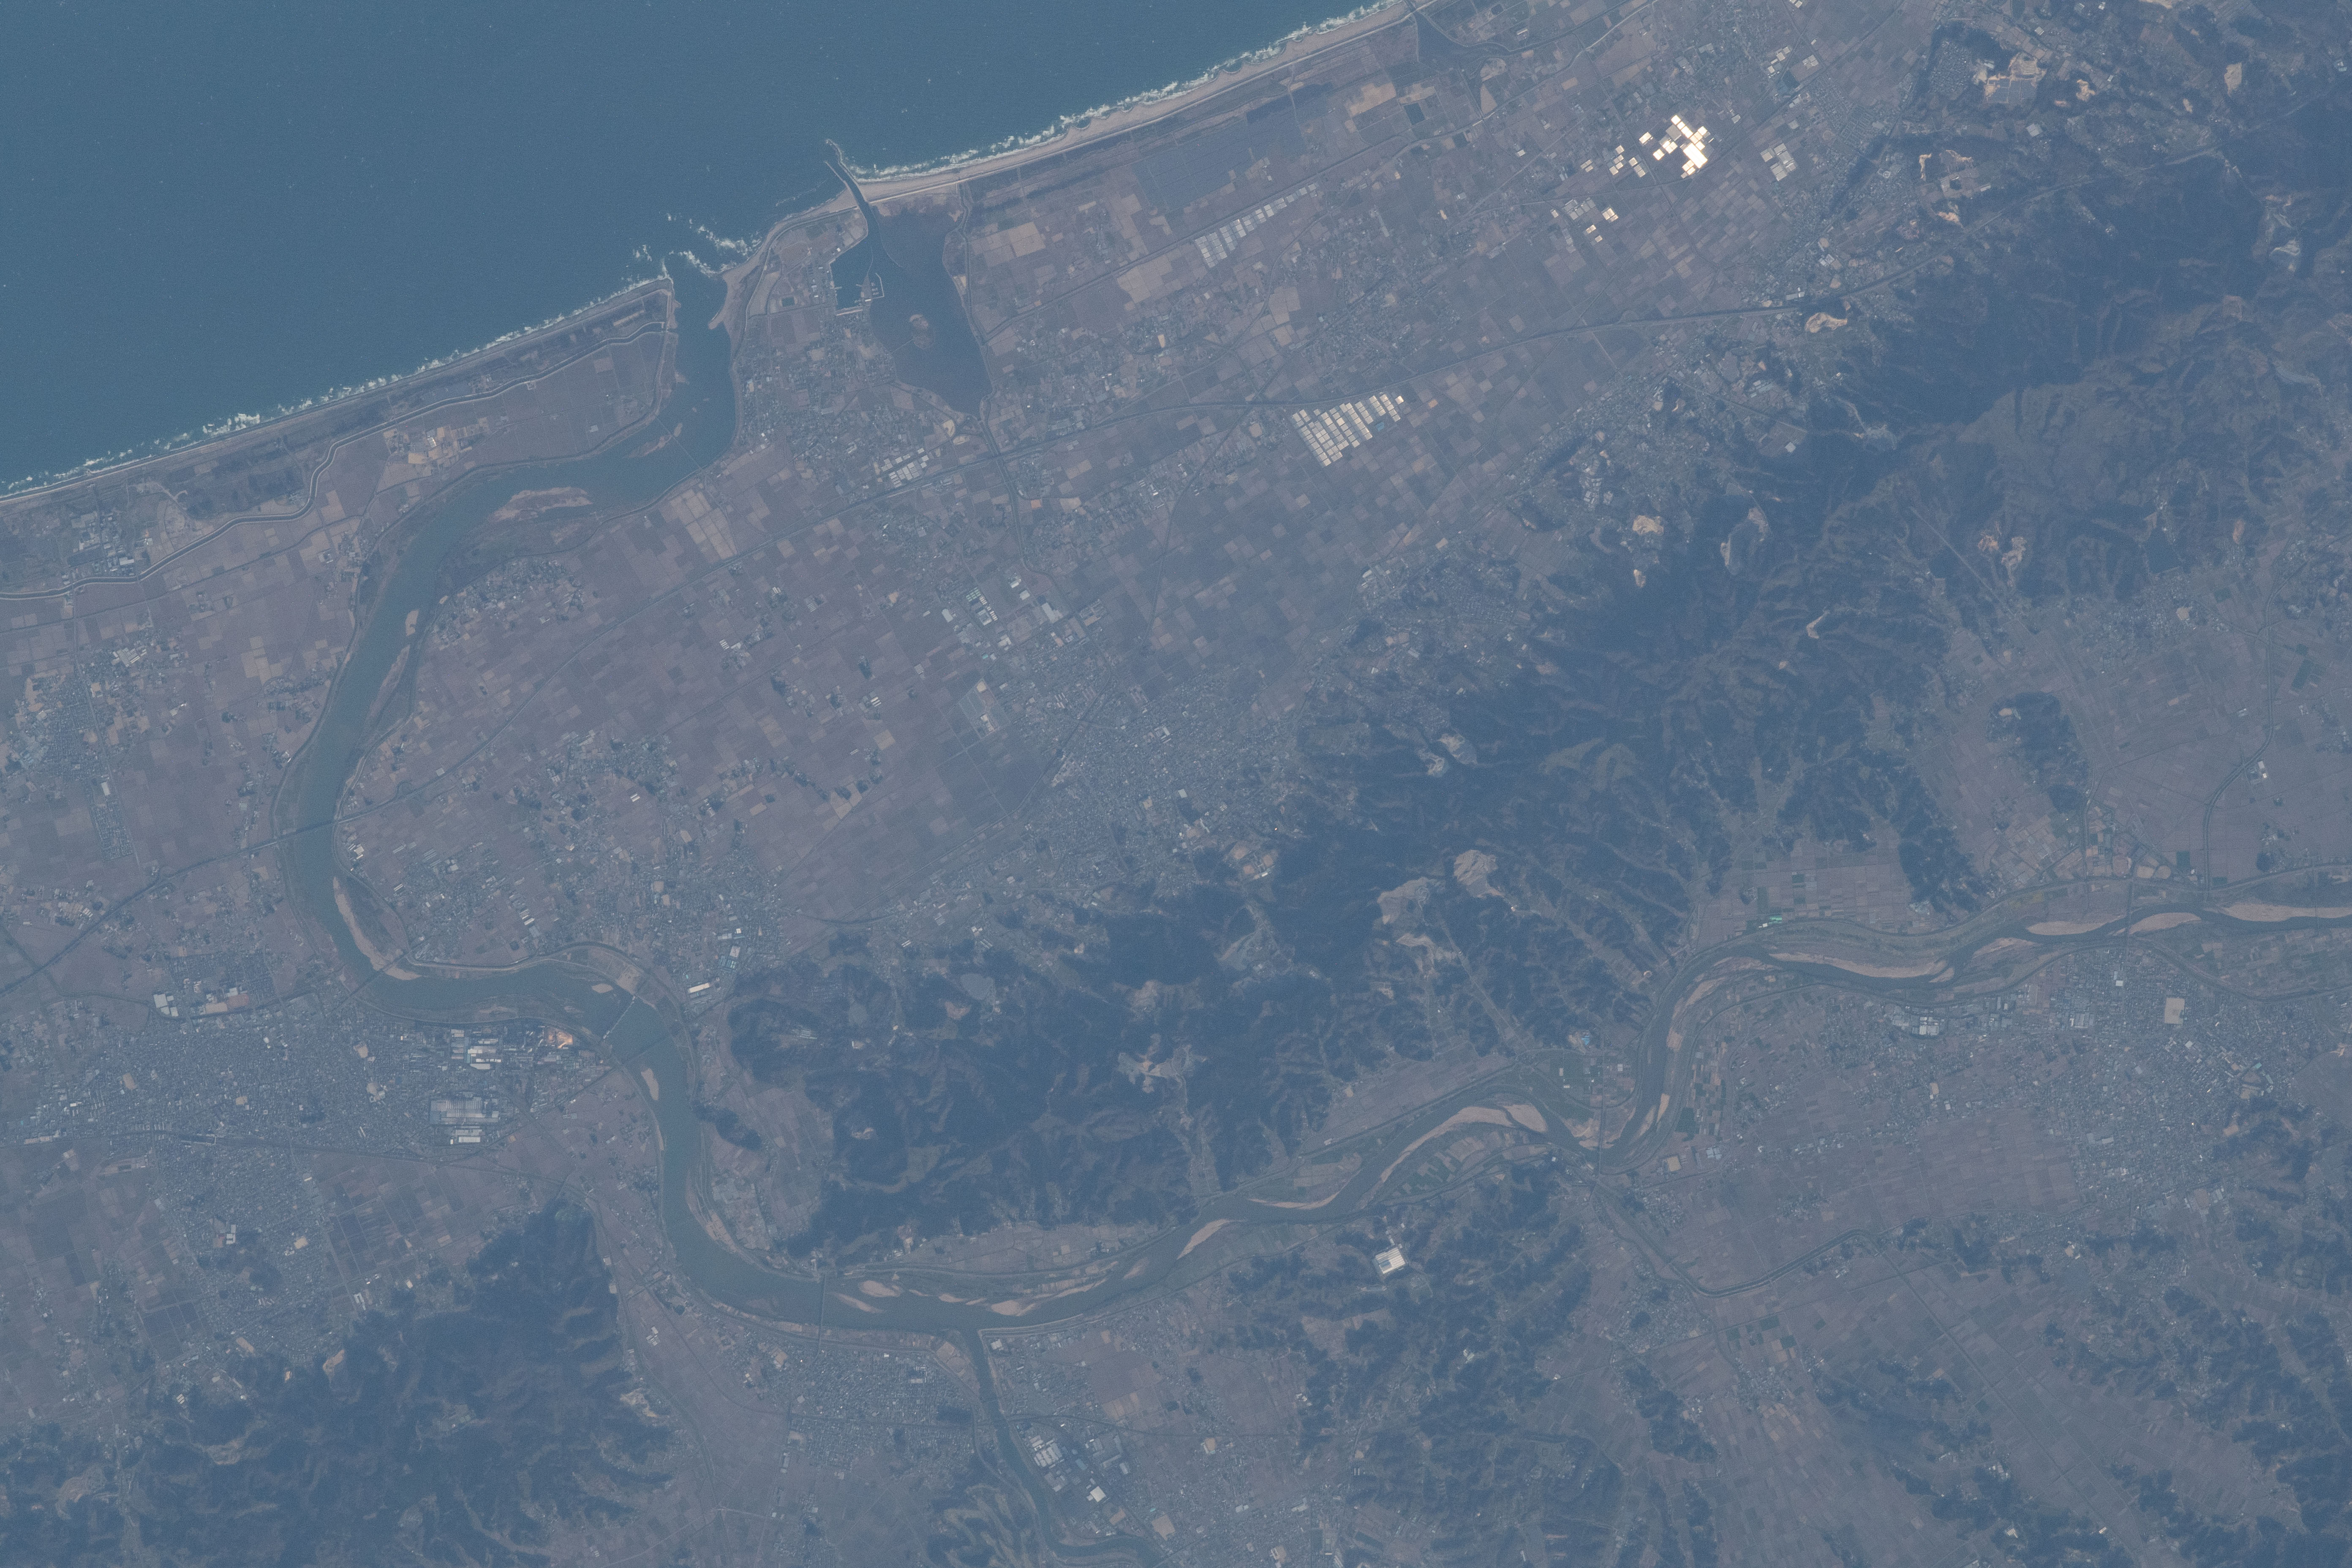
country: JAPAN
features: ABUKUMA RIVER, LAKE TORINOUMI, SENDAI BAY, MOUNTAINS
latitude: 38.0
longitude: 140.9
